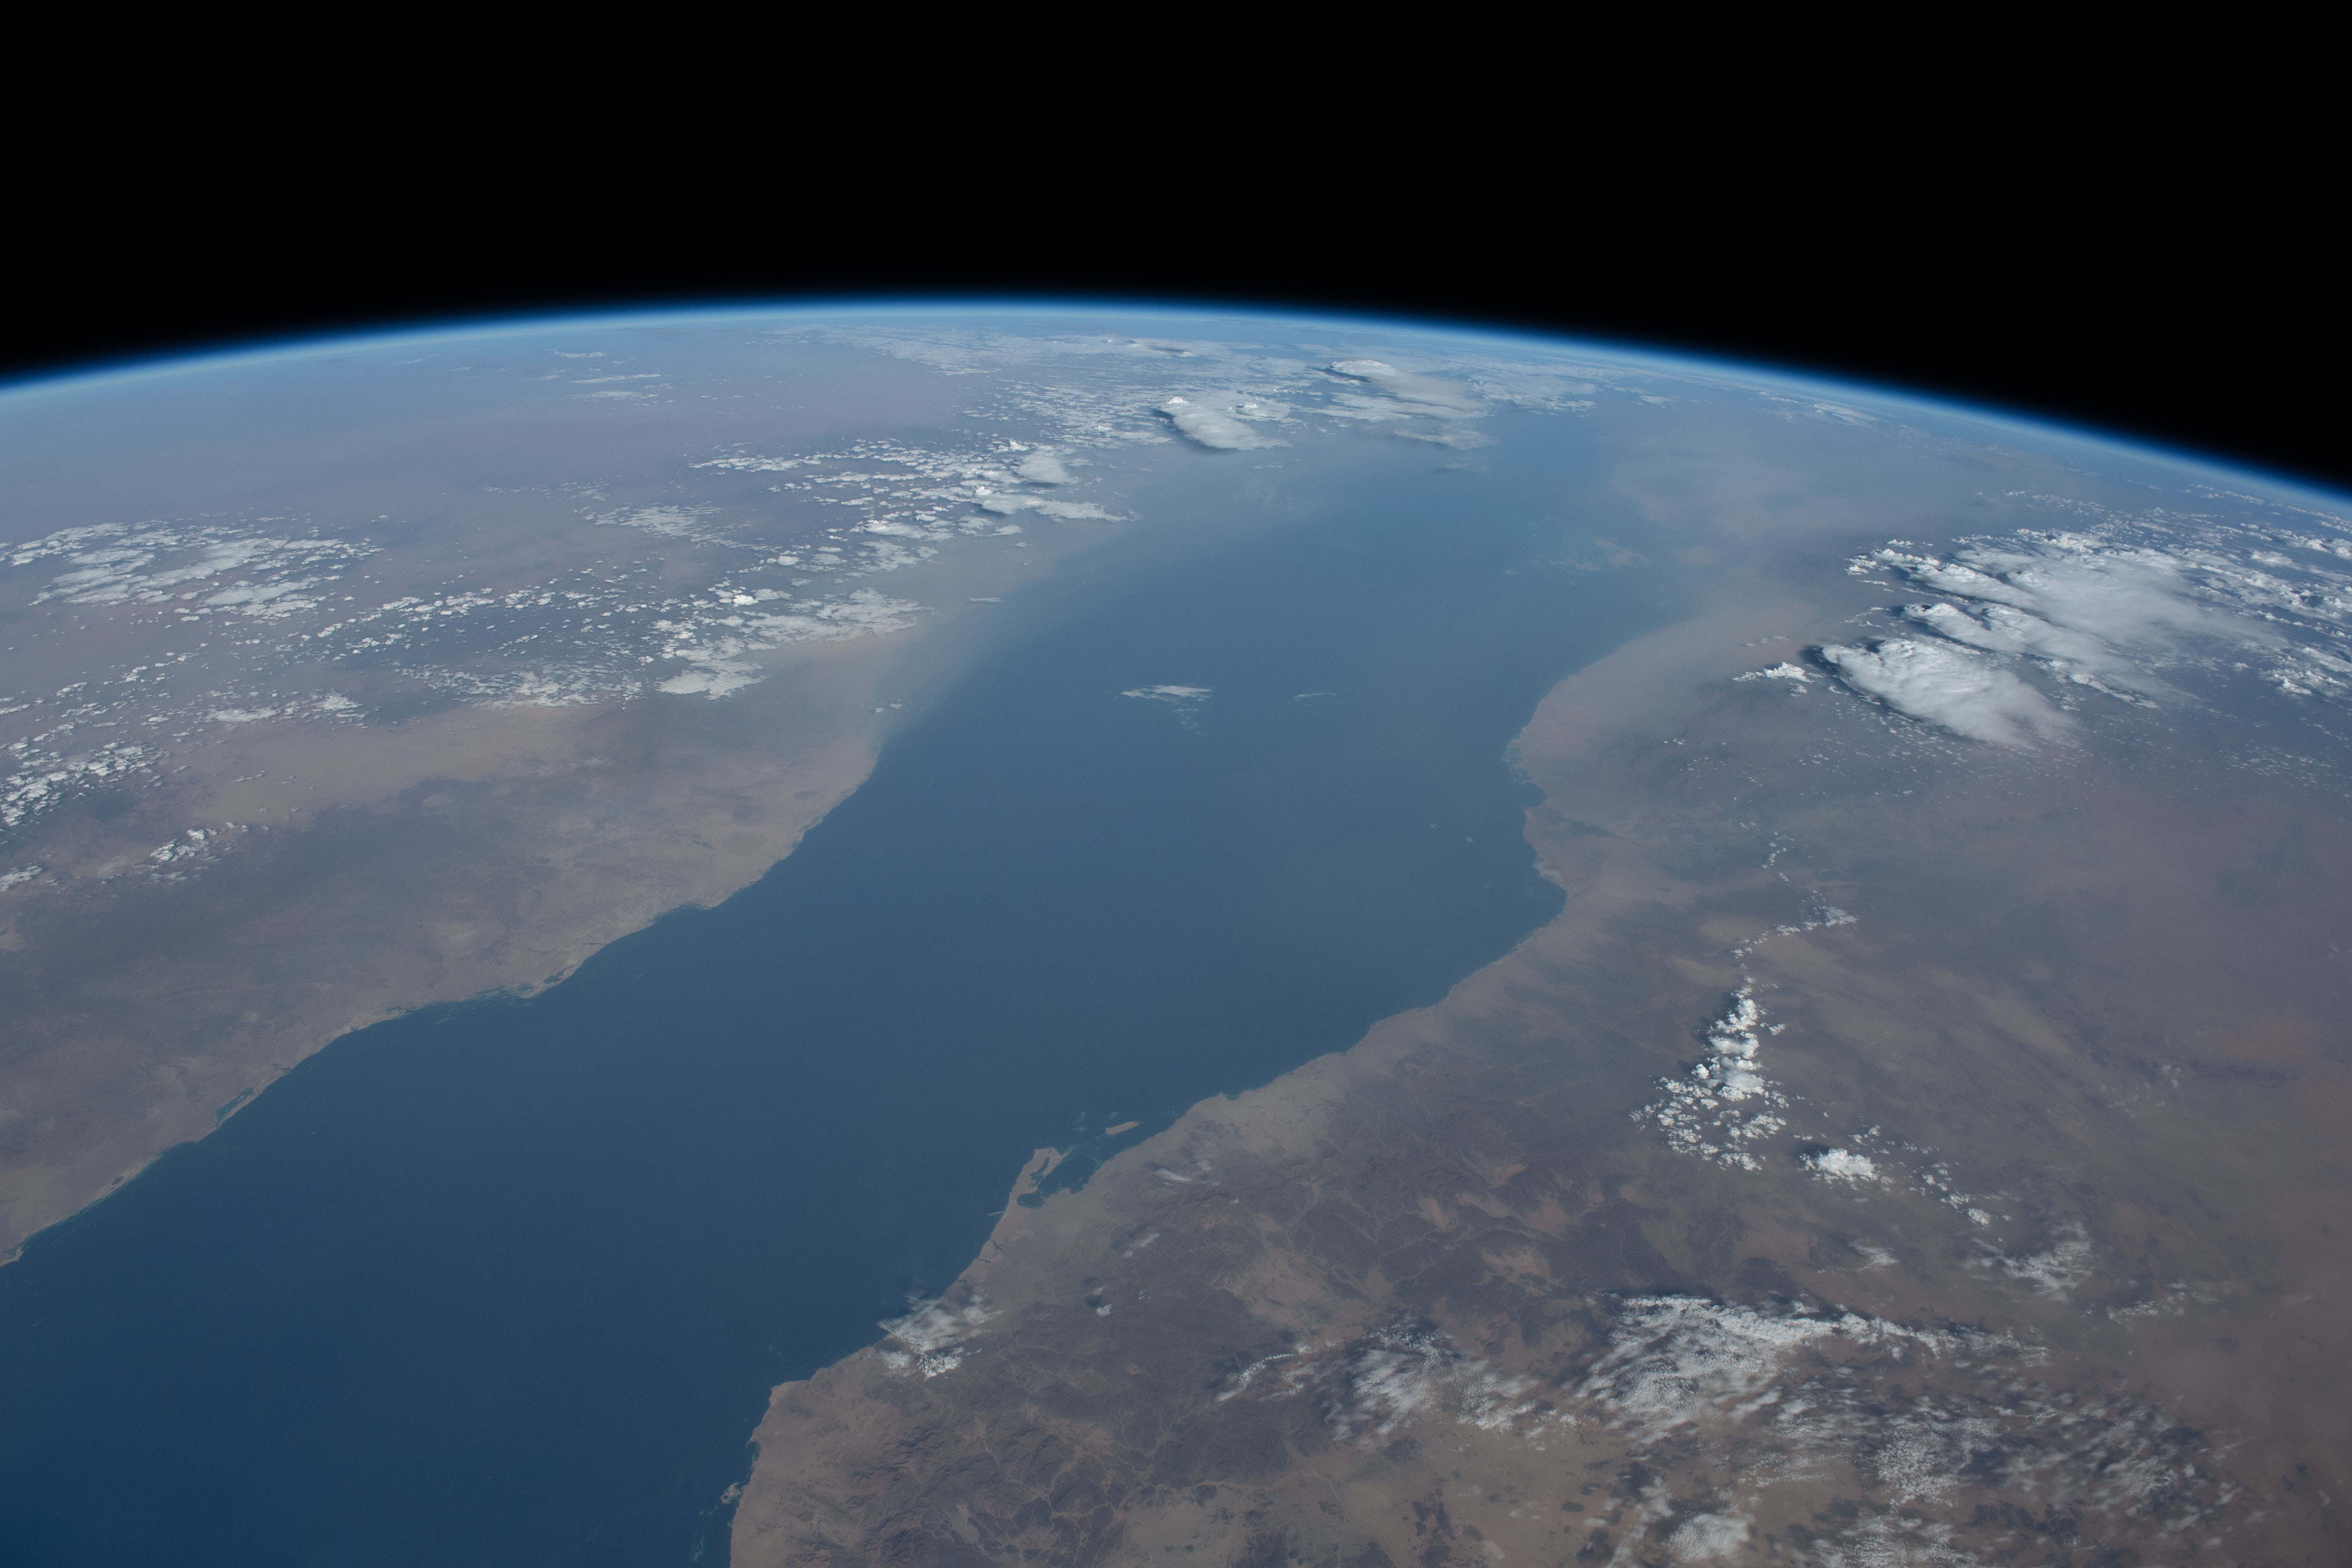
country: RED SEA
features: RED SEA, SINKING SHIP, PORT SUDAN, SUAKIN ISLAND
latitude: 19.9
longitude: 39.1
